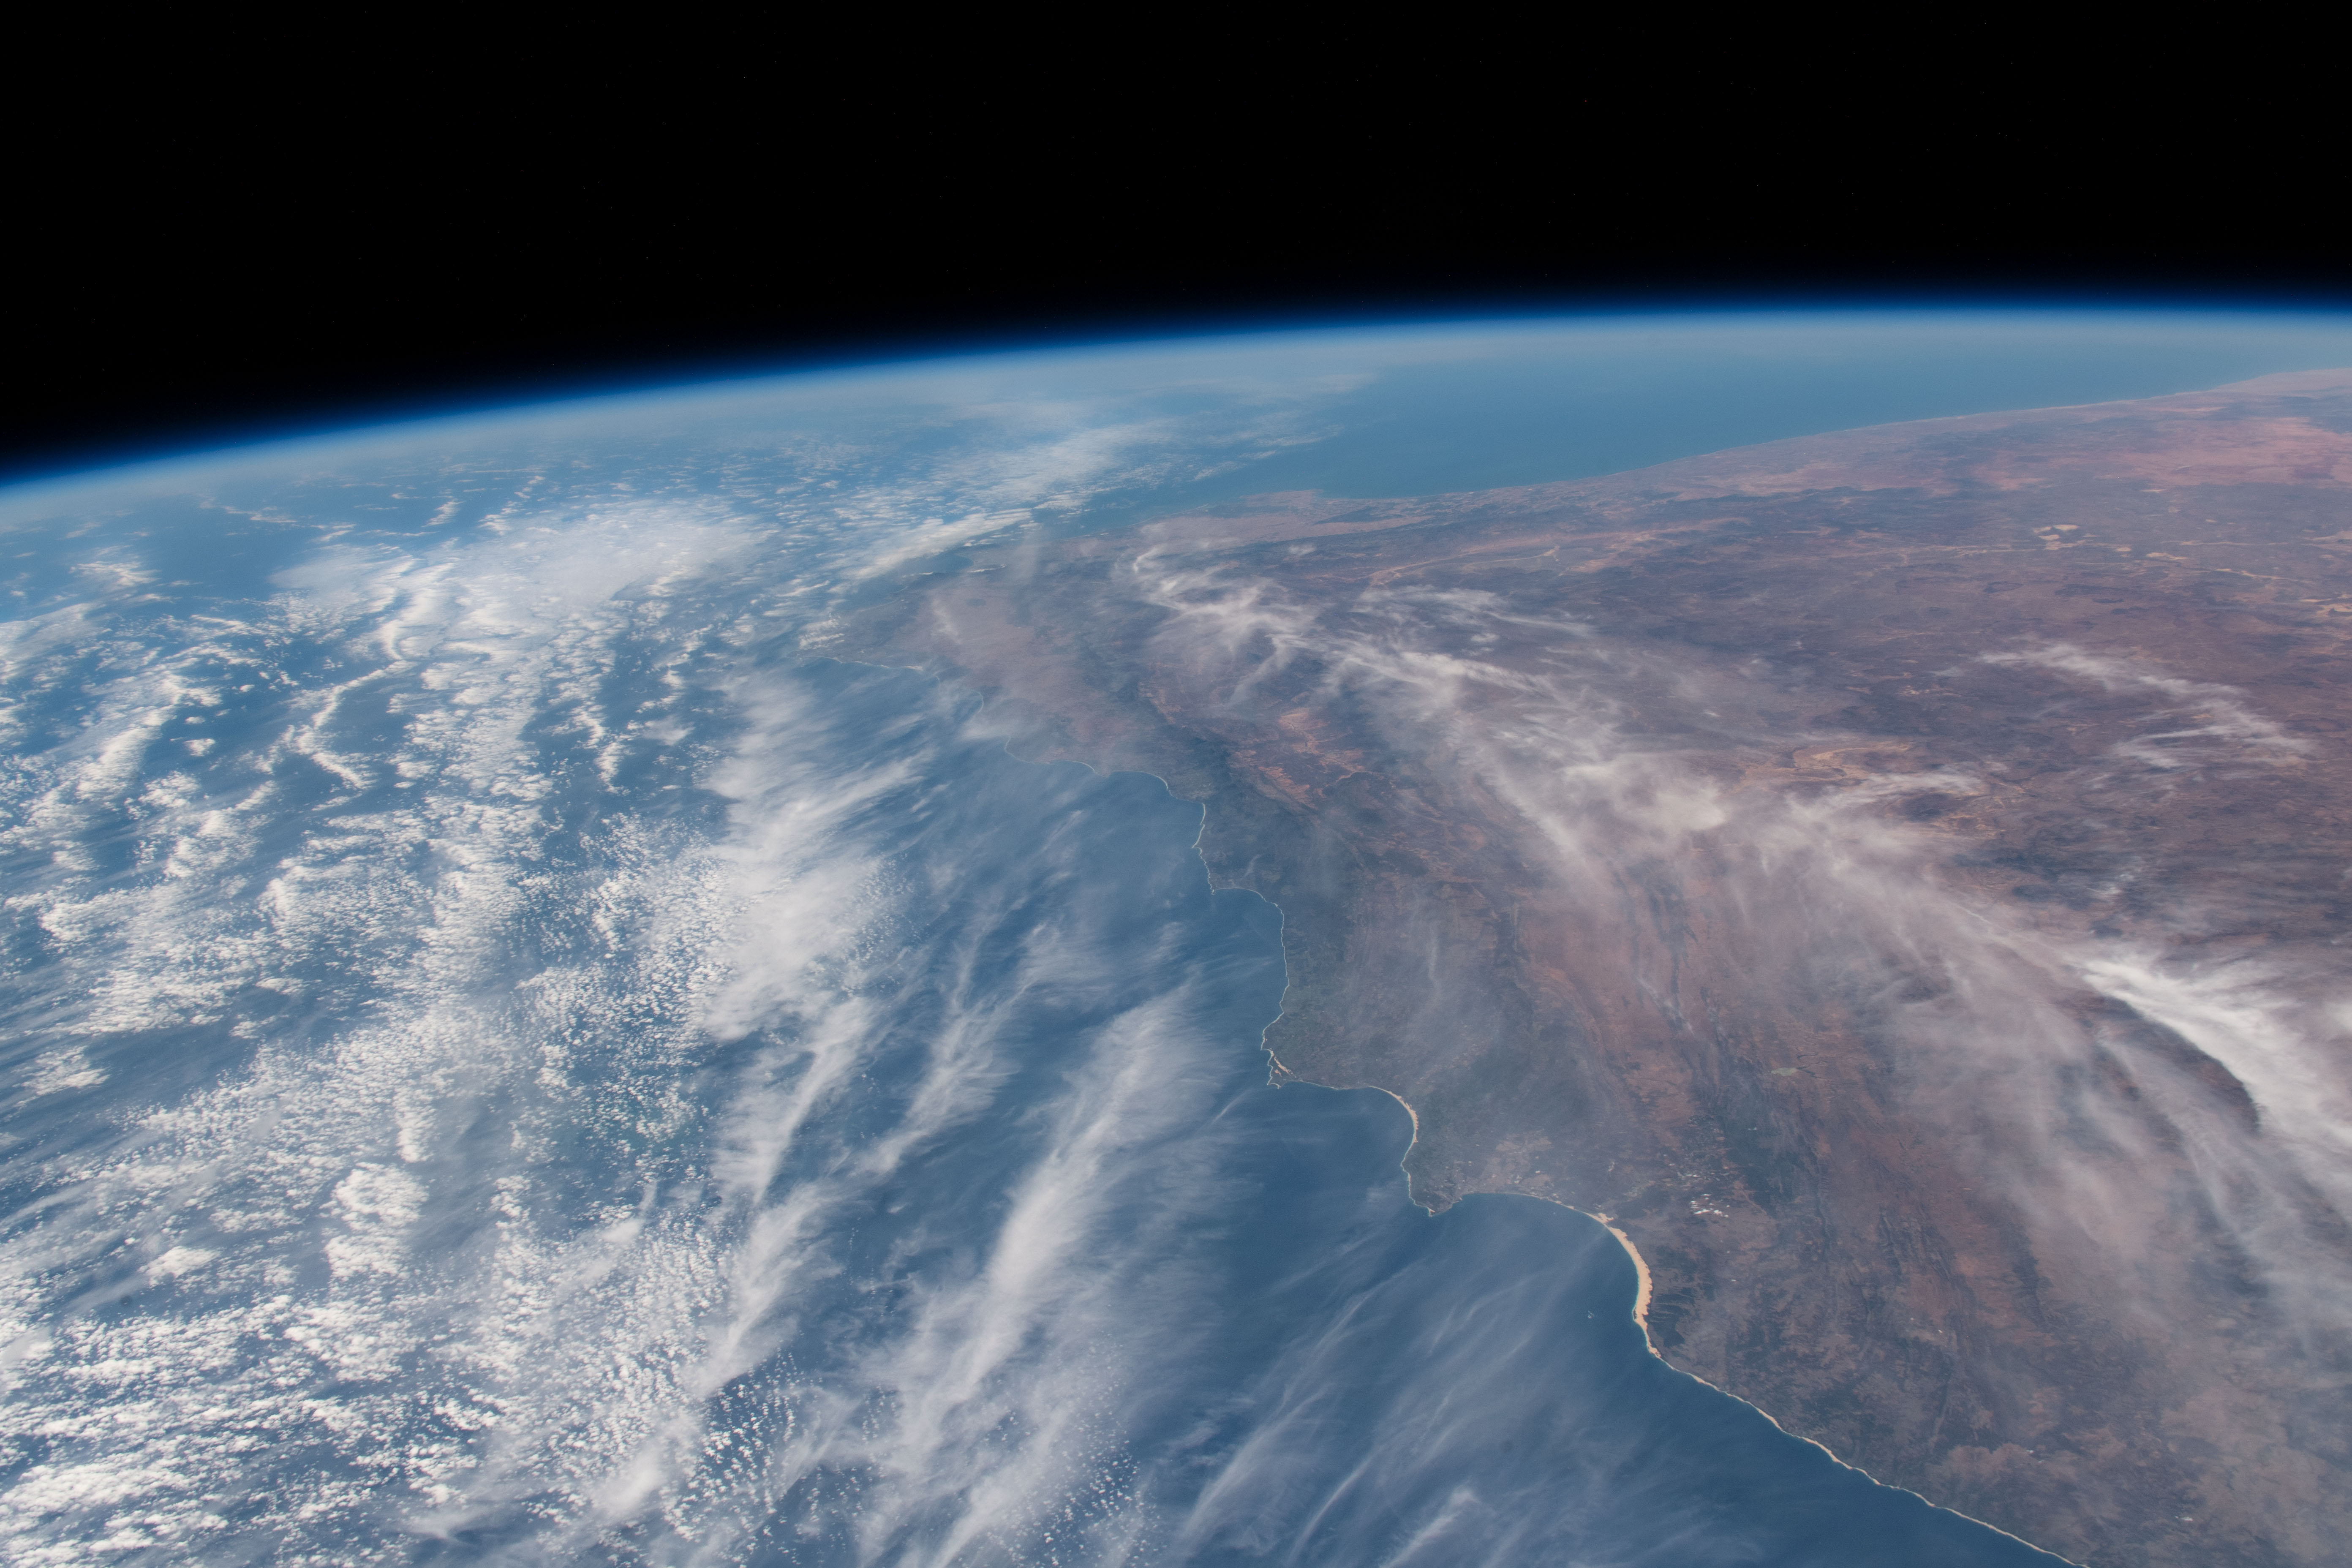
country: REPUBLIC SOUTH AFRICA
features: SOUTH AFRICA, DRAKENSBERG MOUNTAINS, EASTERN CAPE, WESTERN CAPE
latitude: -34.0
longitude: 25.0
